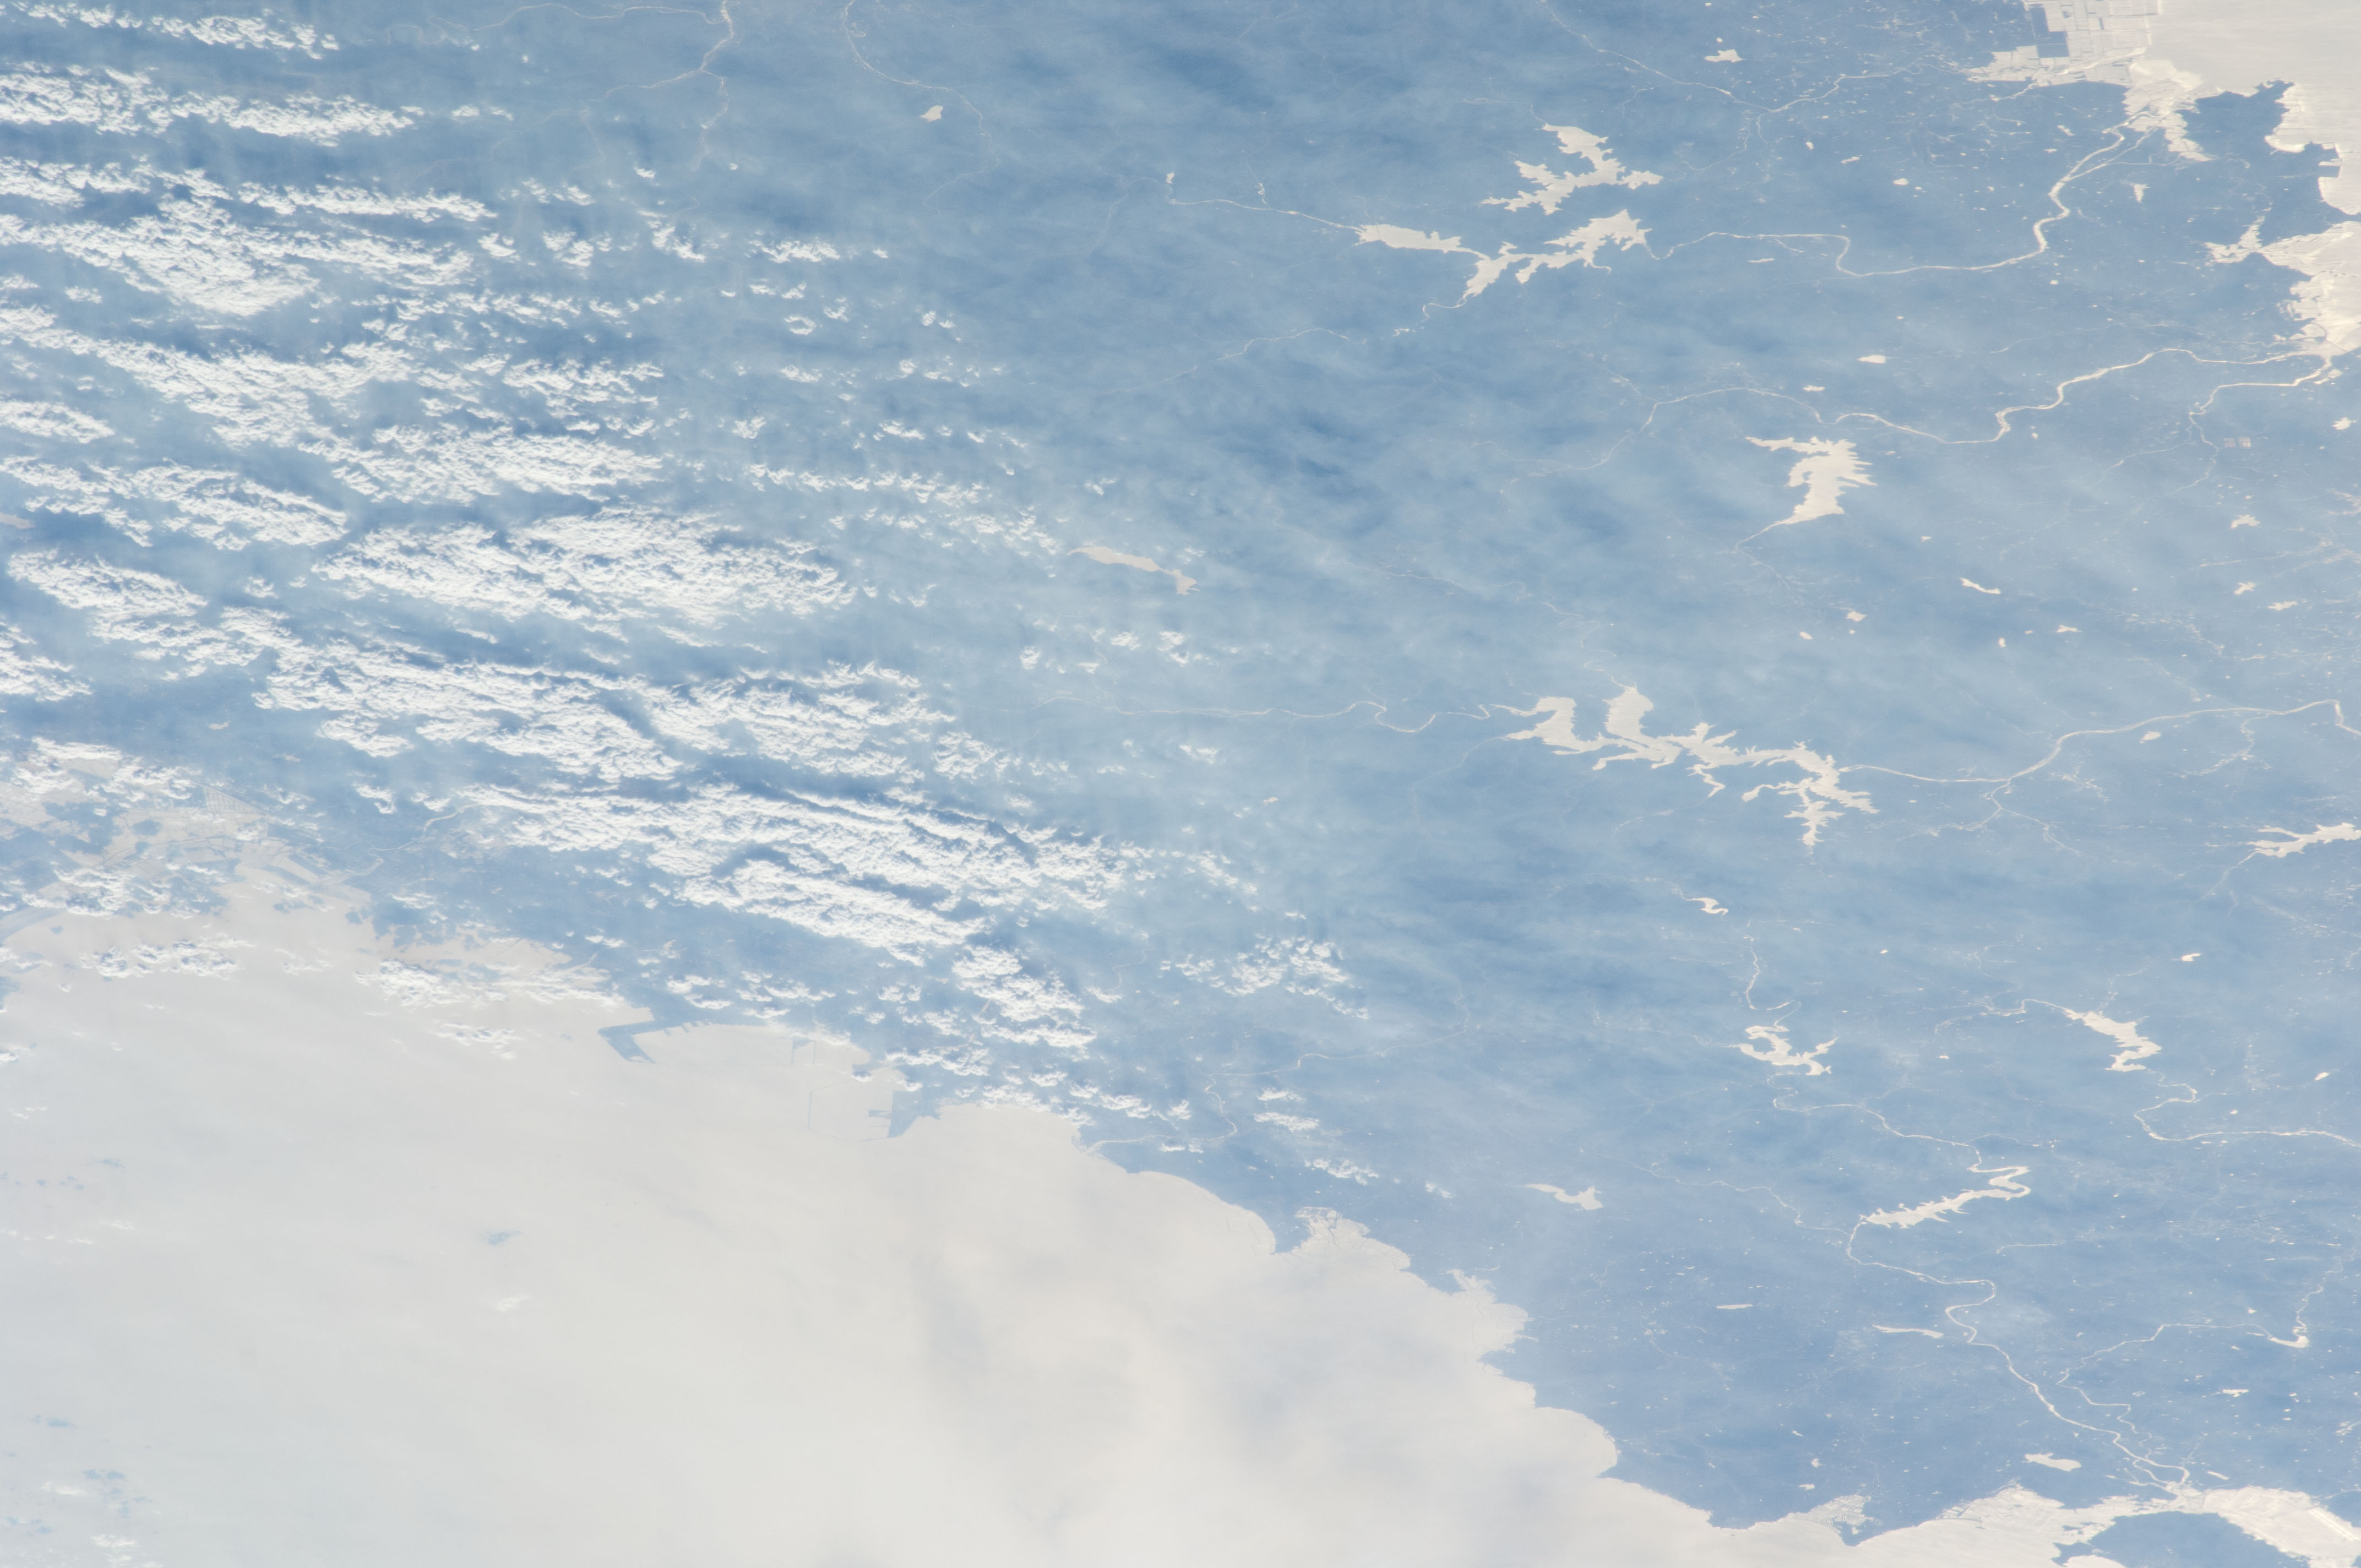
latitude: 40.1
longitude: 122.6
